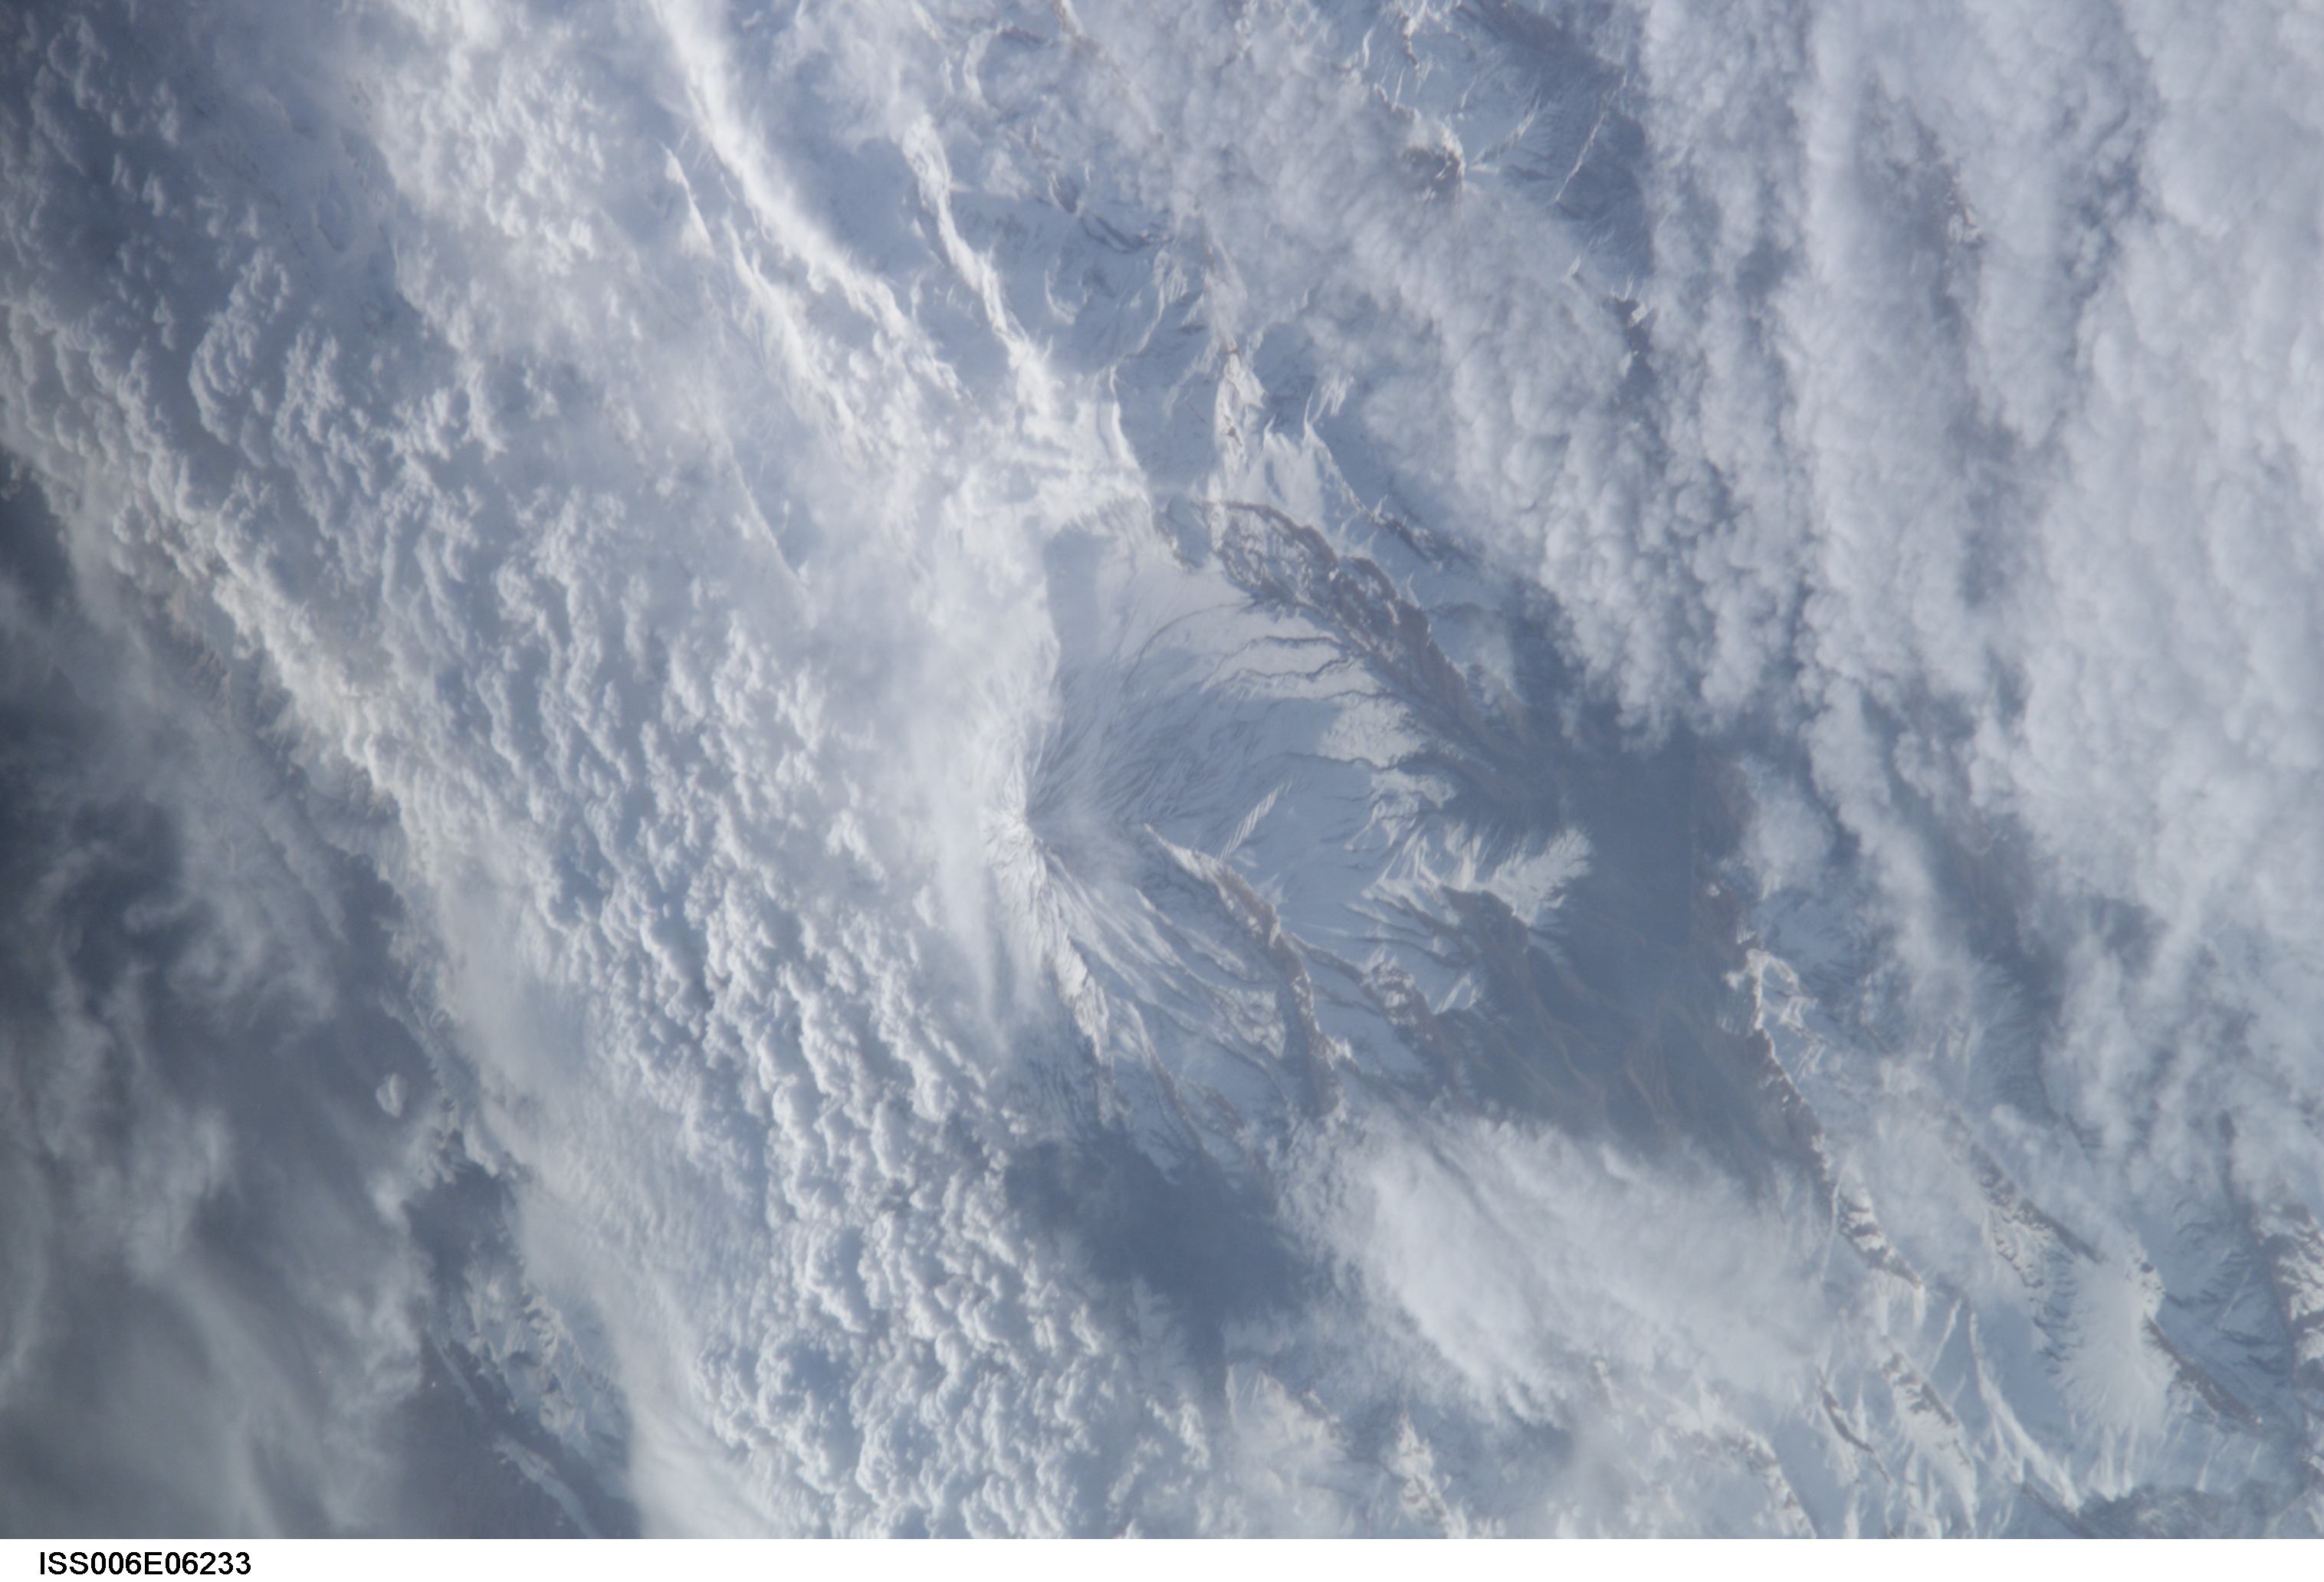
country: IRAN
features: MOUNT DAMAVAND, ALBORZ RANGE
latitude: 36.0
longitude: 52.0
